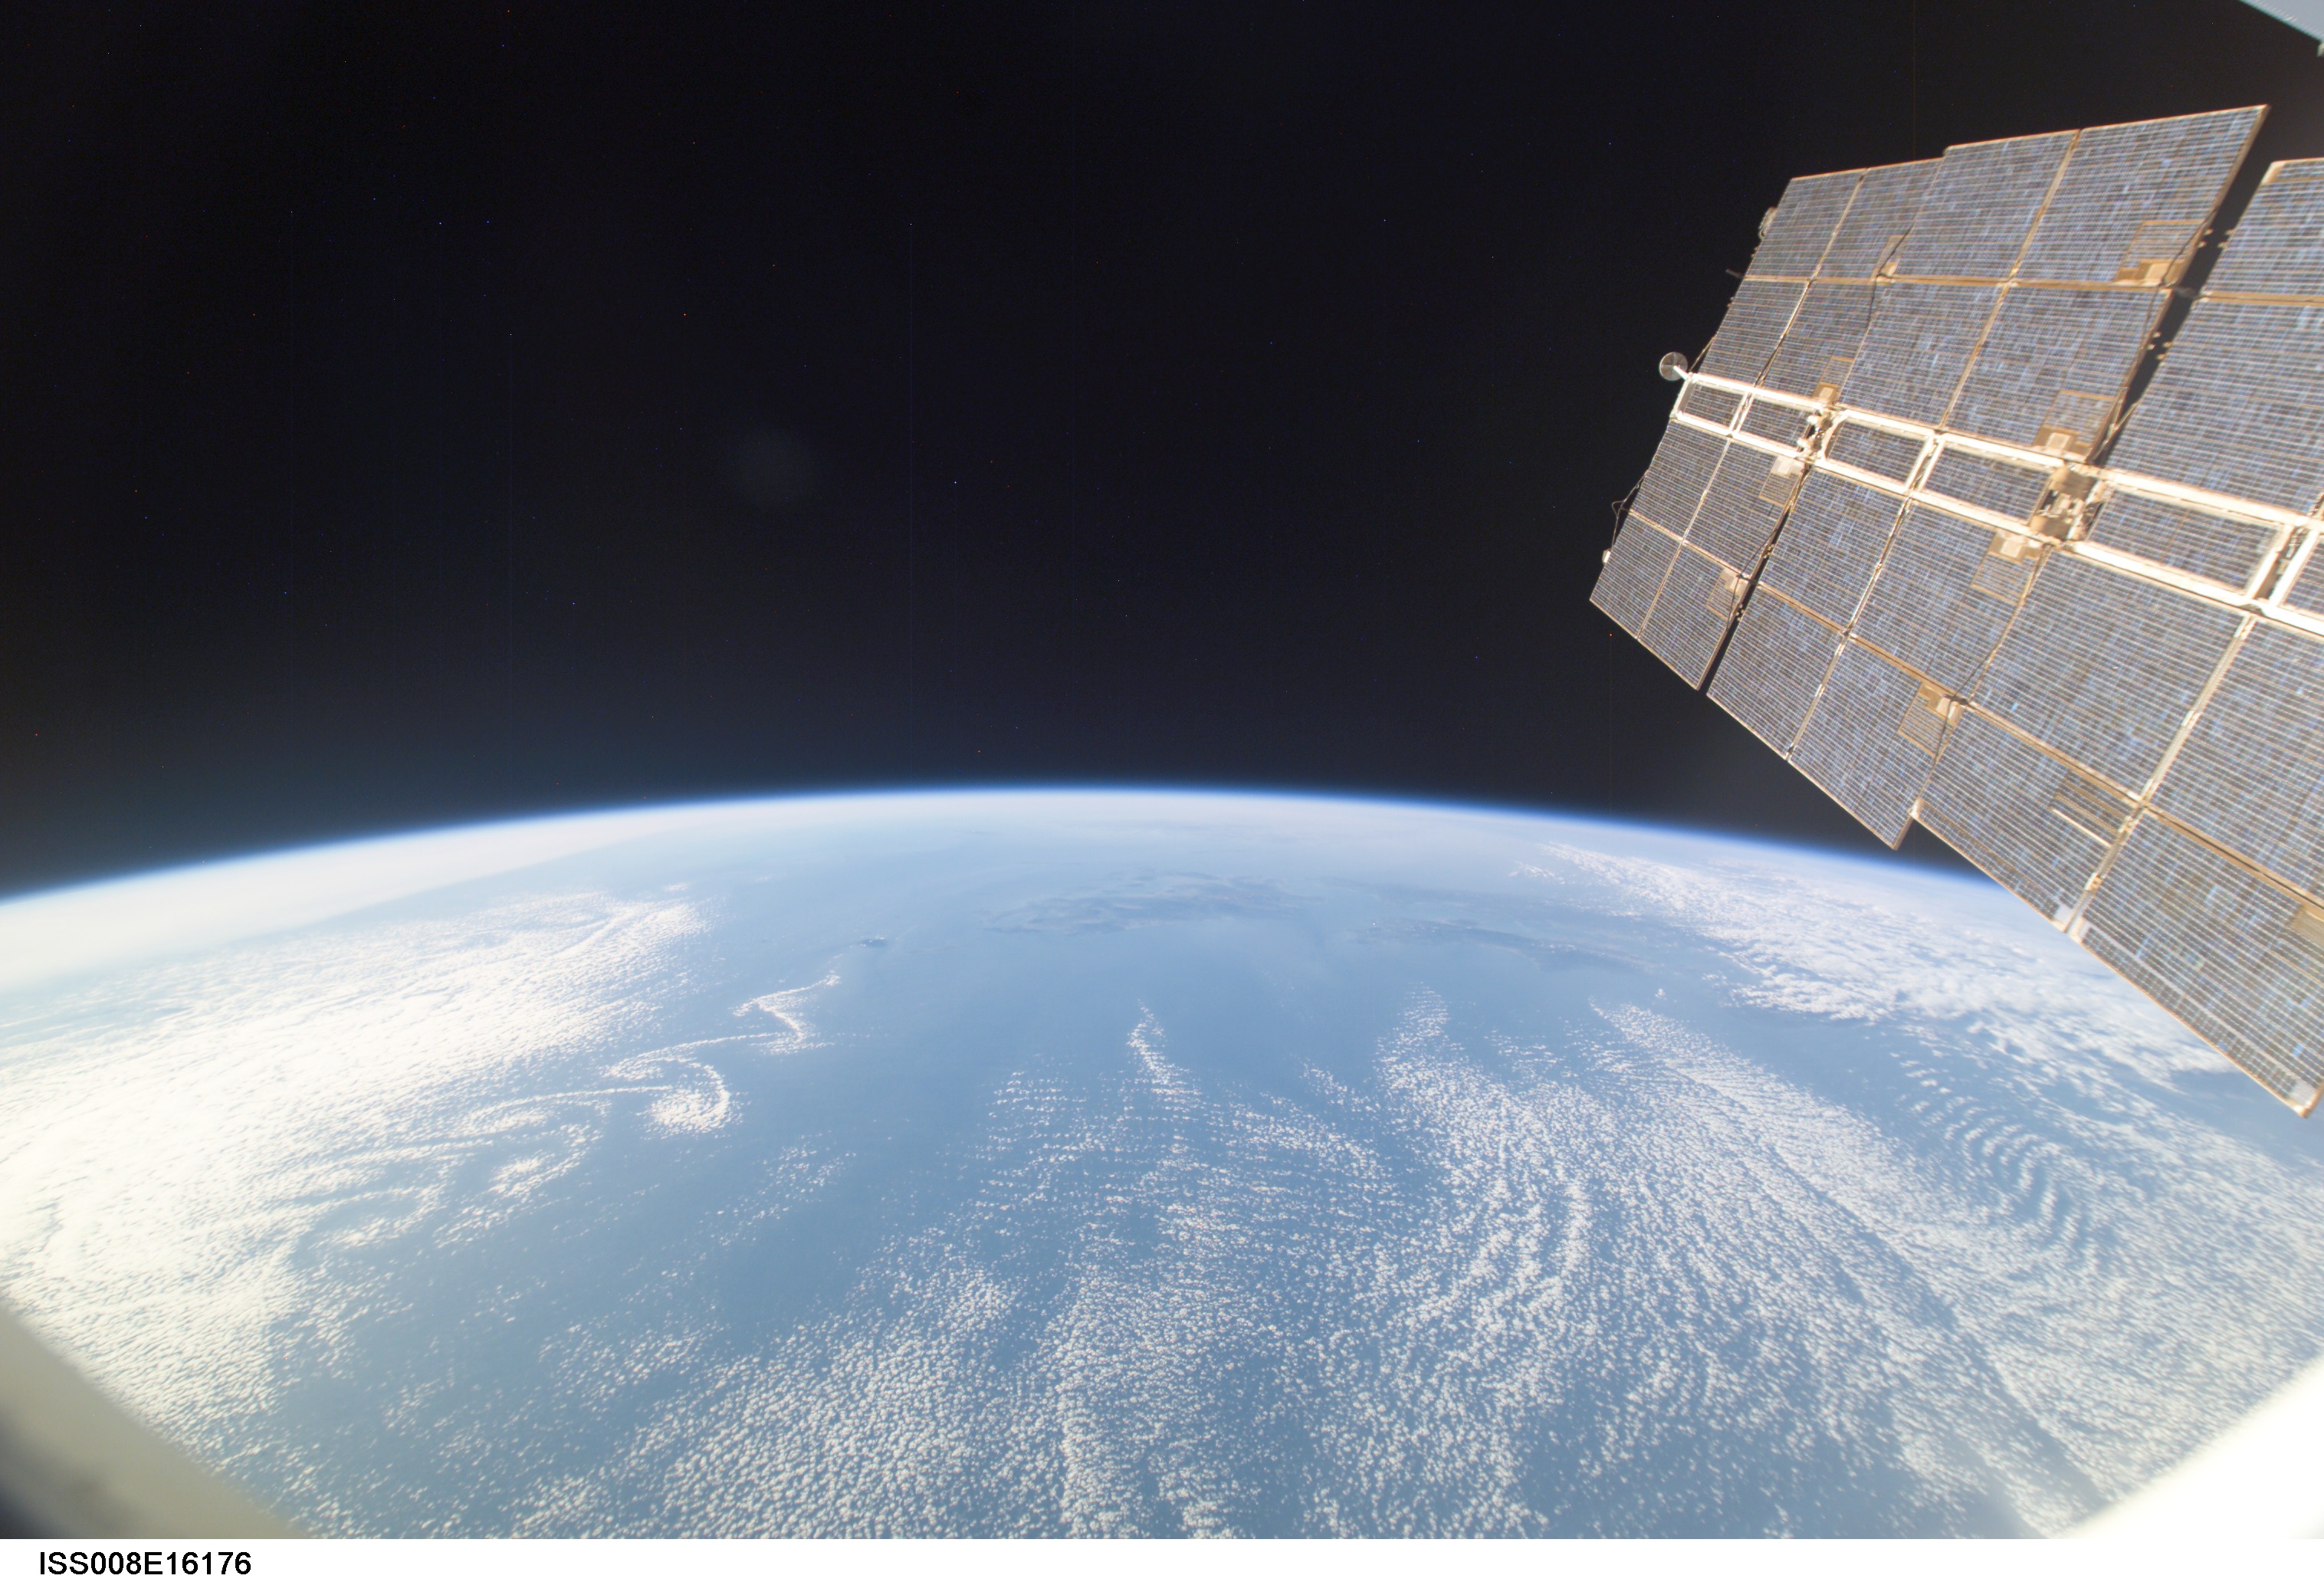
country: PACIFIC OCEAN
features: ATMOSPHERIC LIMB
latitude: 28.5
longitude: 134.0
